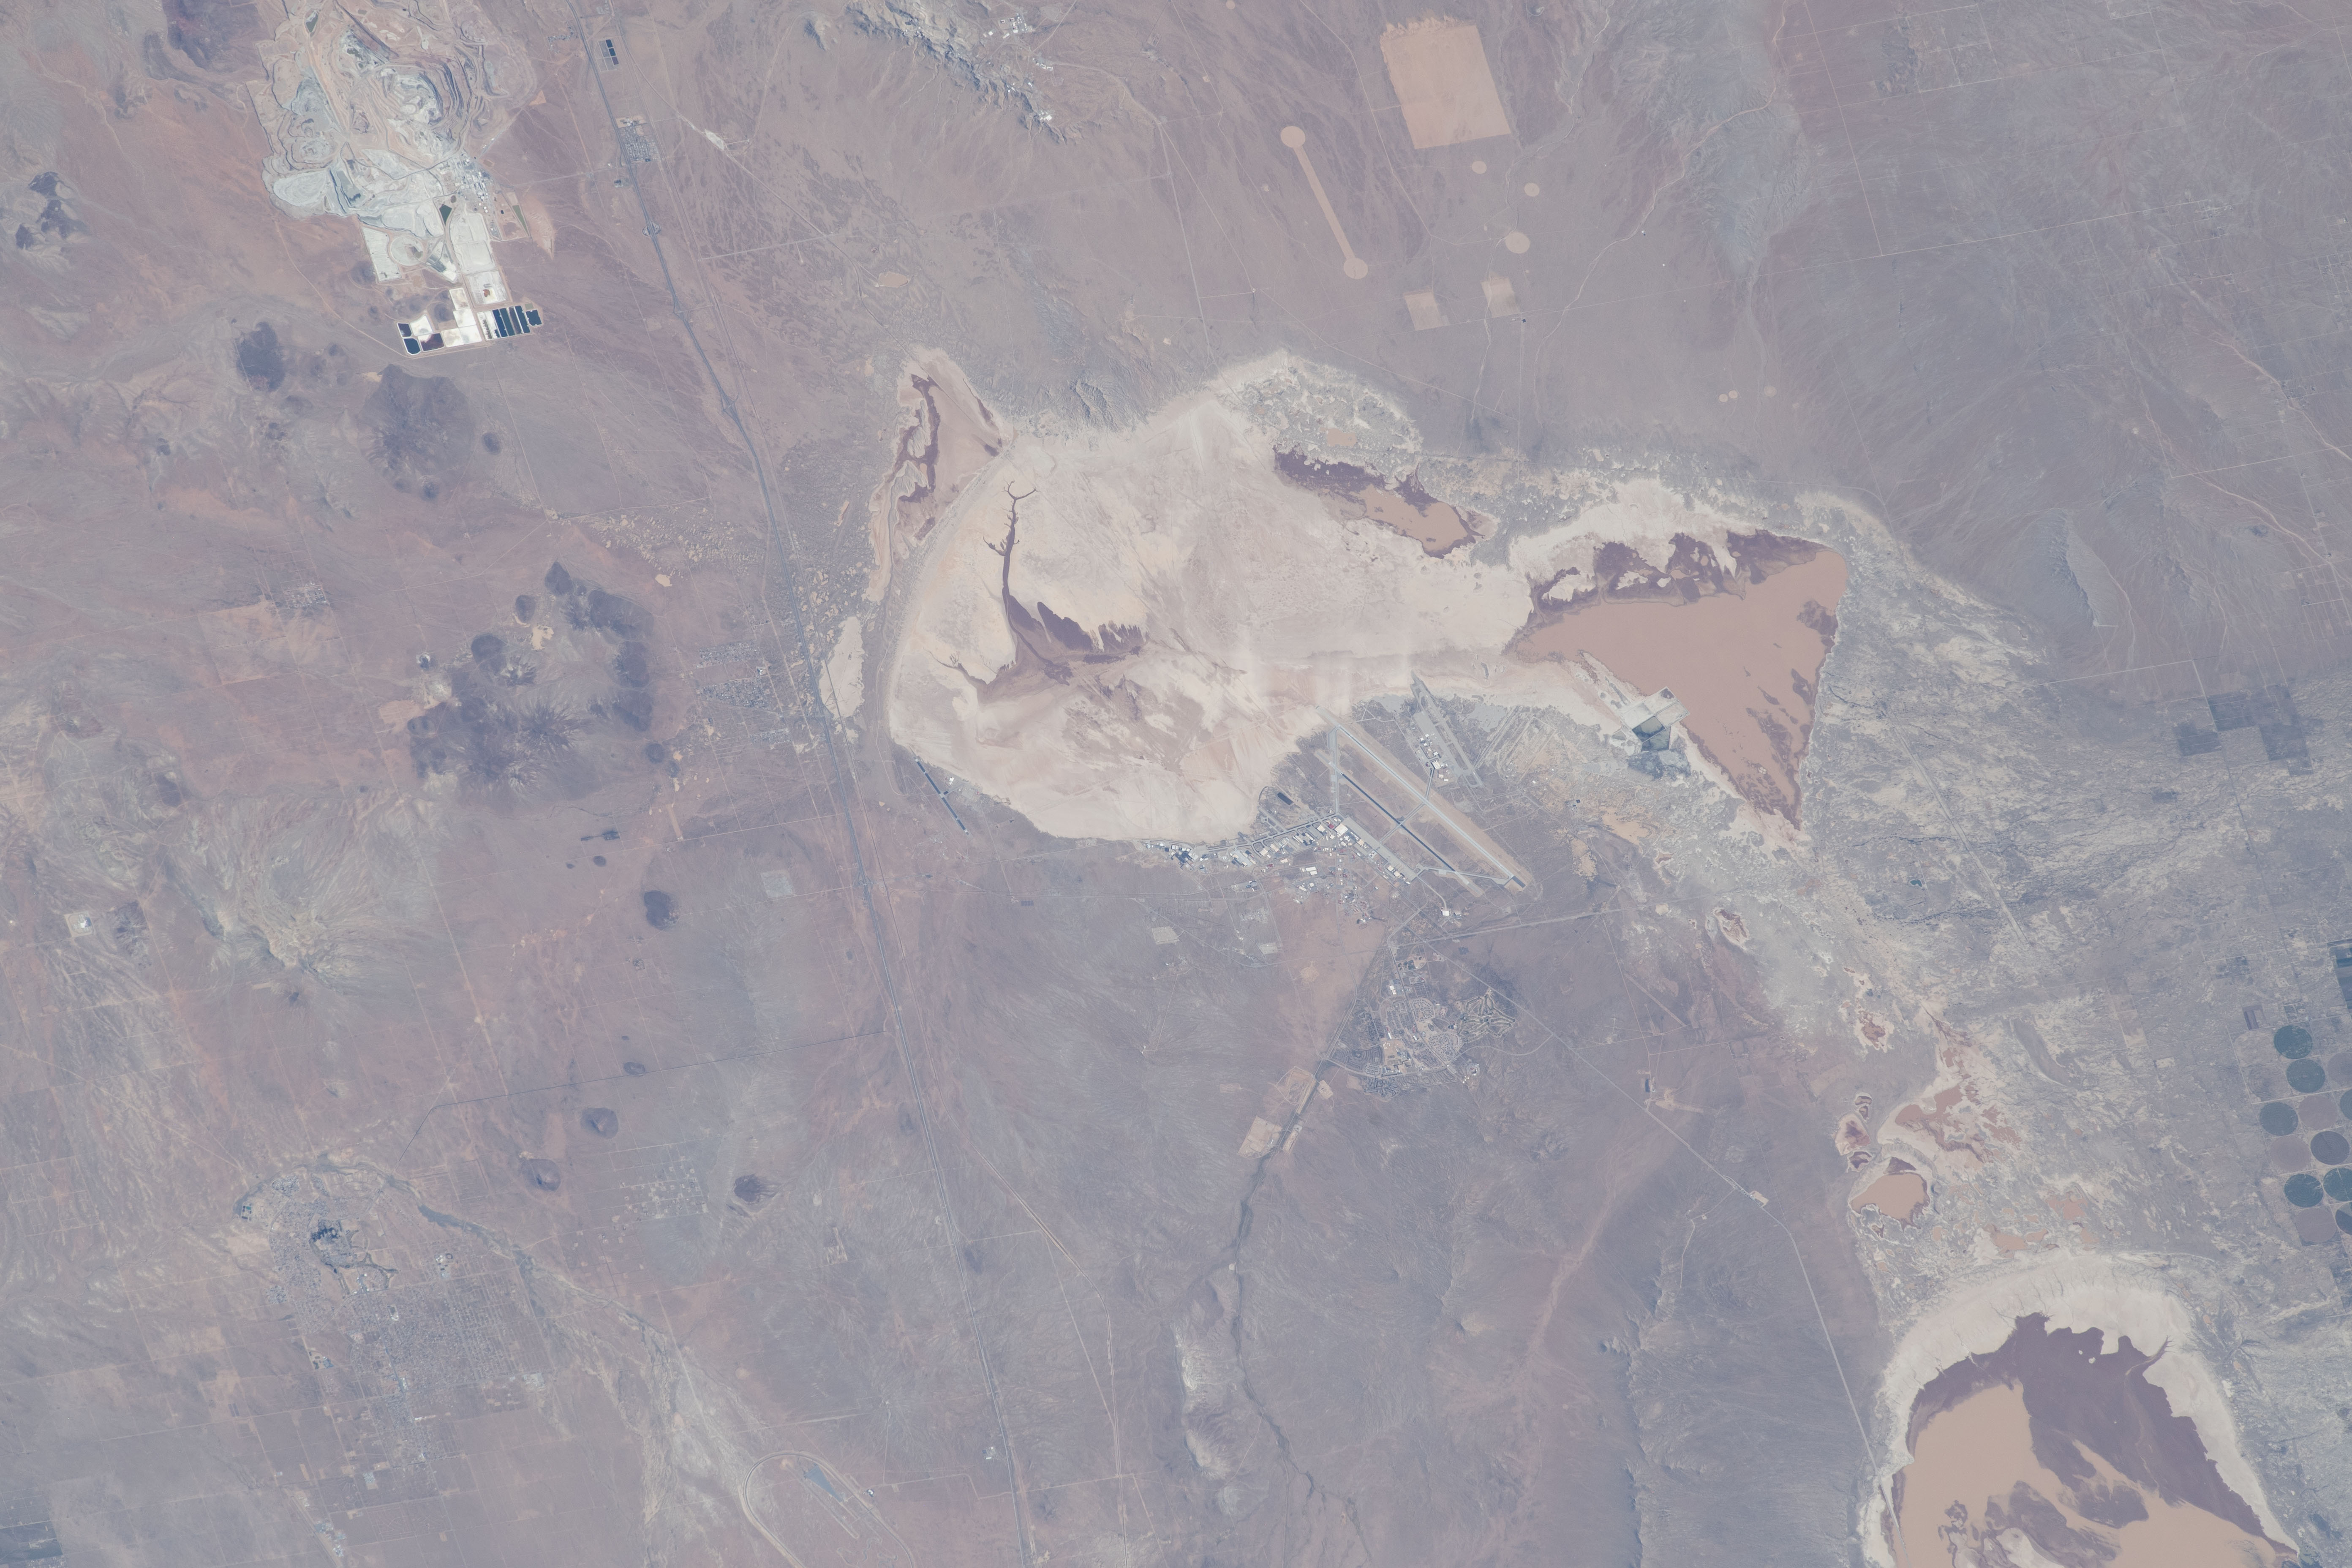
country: USA-CALIFORNIA
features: EDWARDS AF AUX NORTH BASE, BISSEL HILLS HP, BORON
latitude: 34.9
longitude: -117.8
